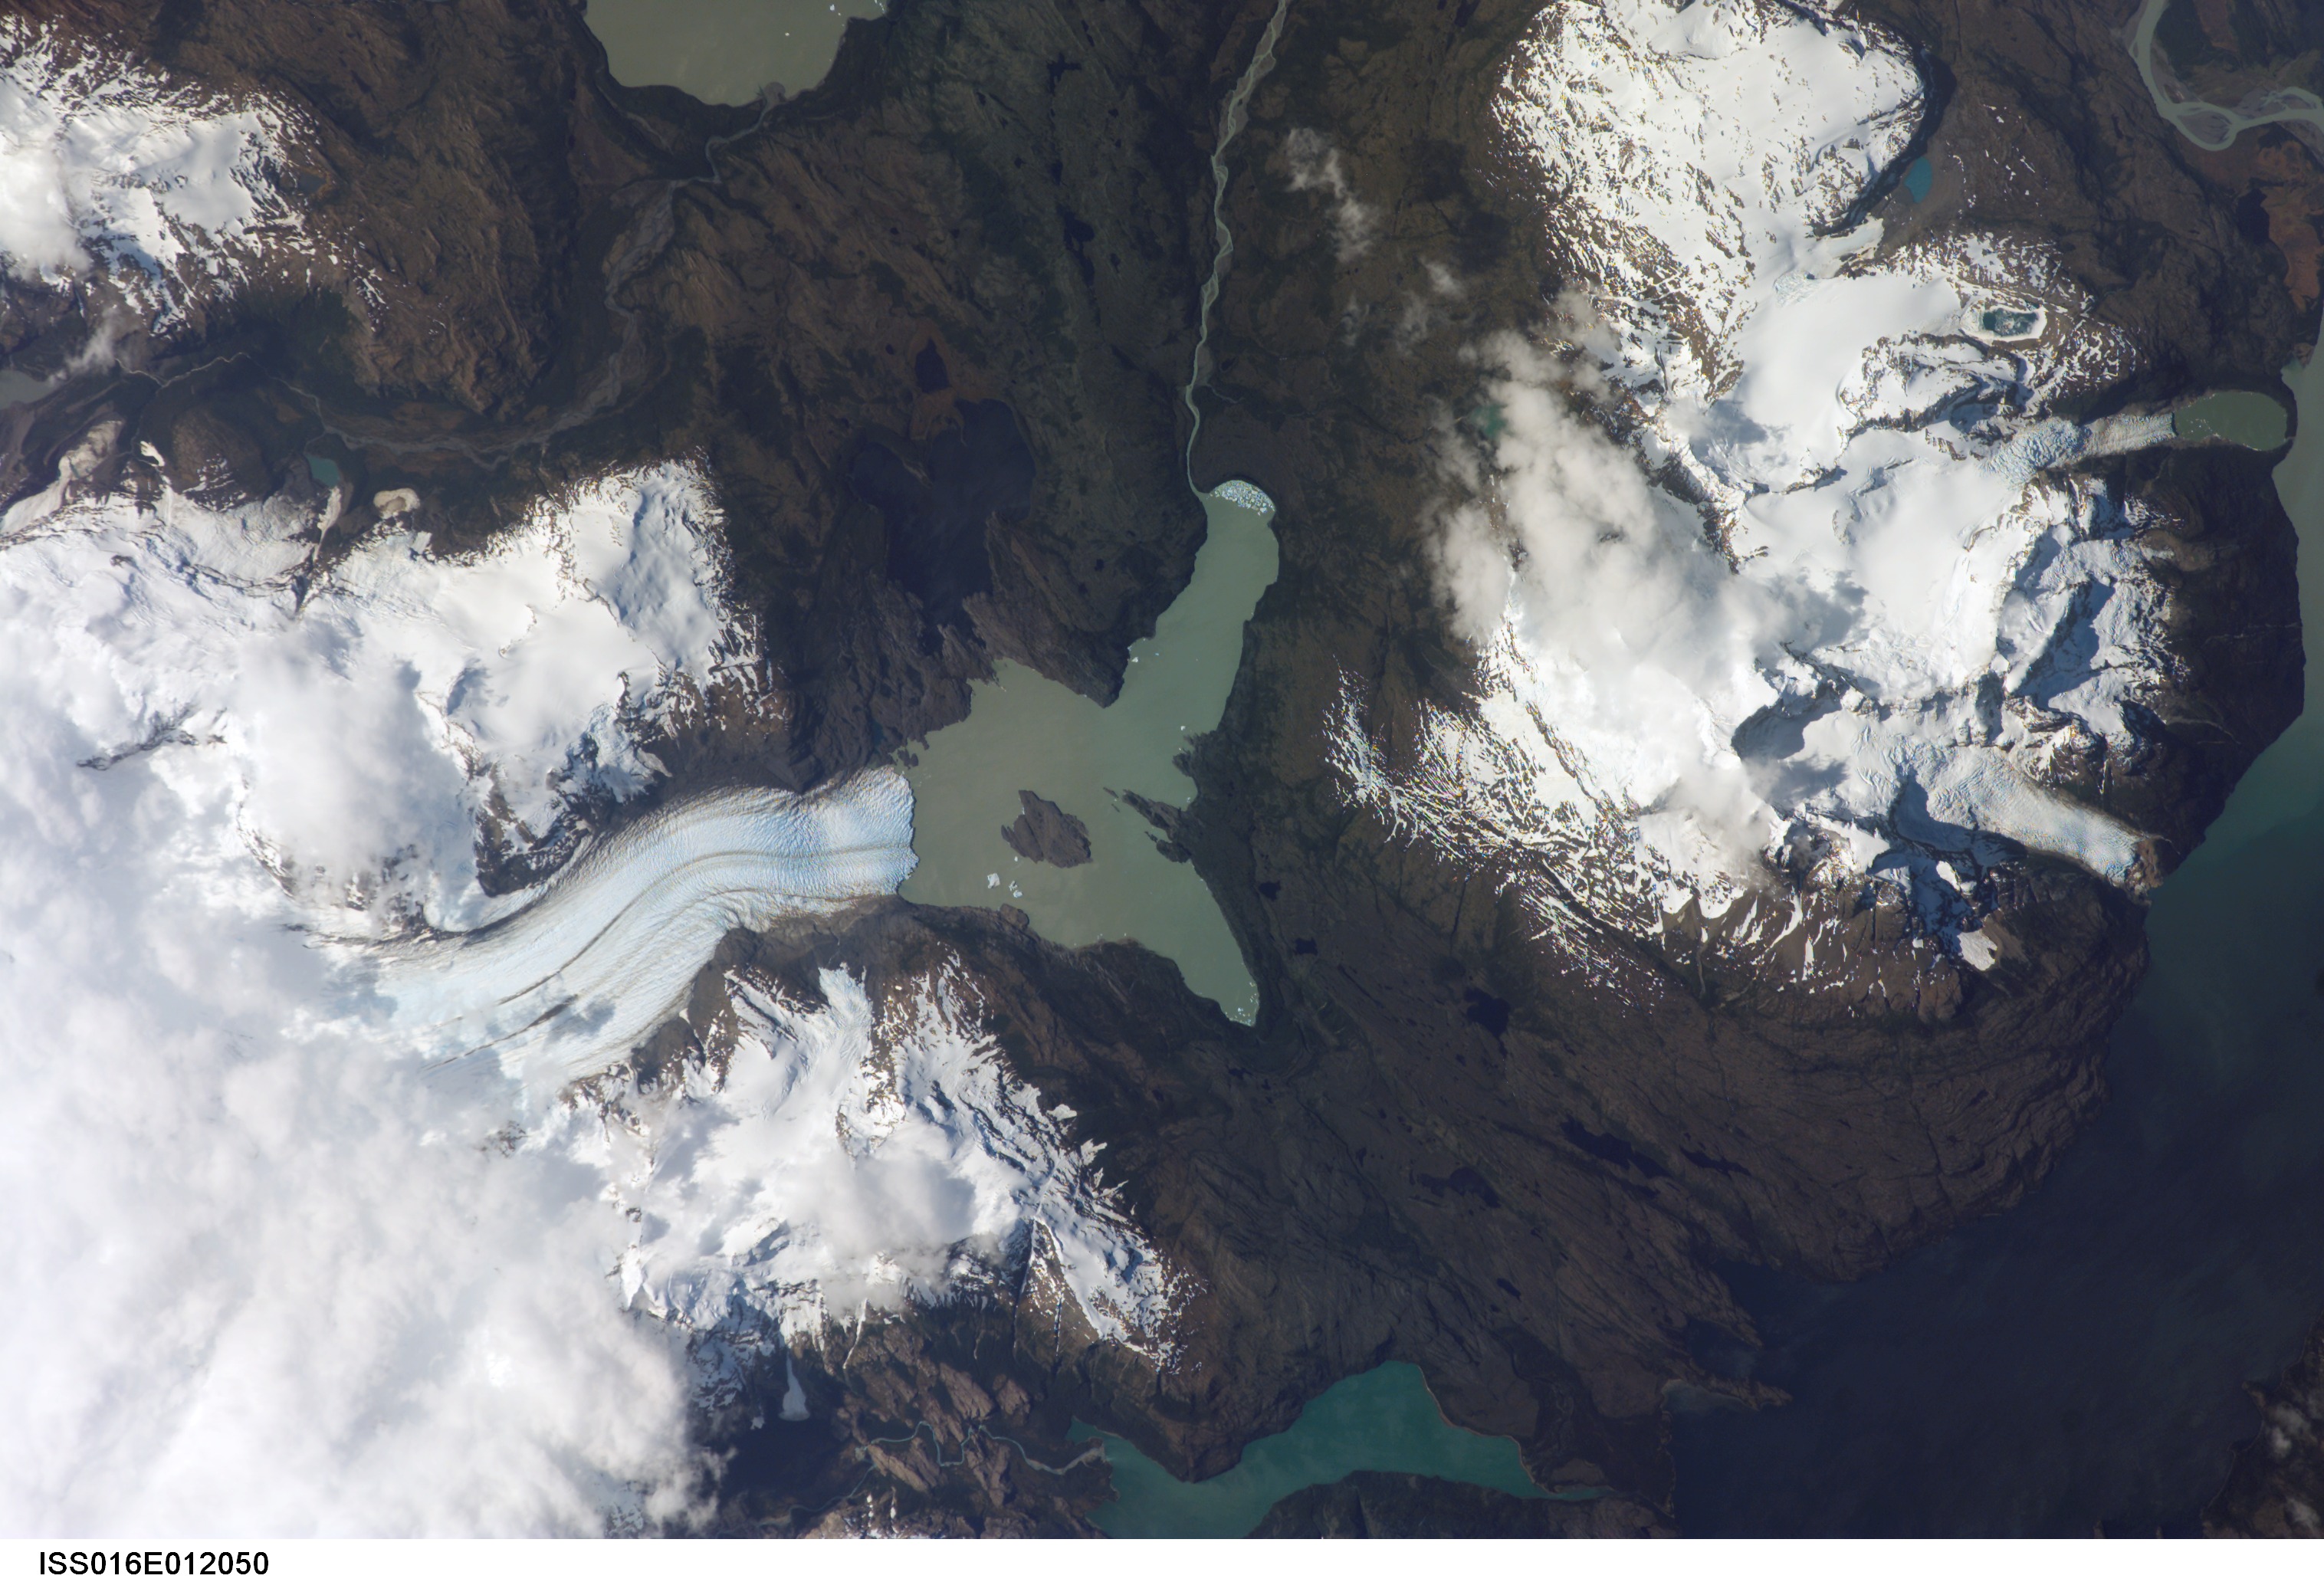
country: CHILE
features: CERRO BALMACEDA,GLACIER,LAKES
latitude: -51.4
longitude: -73.3
